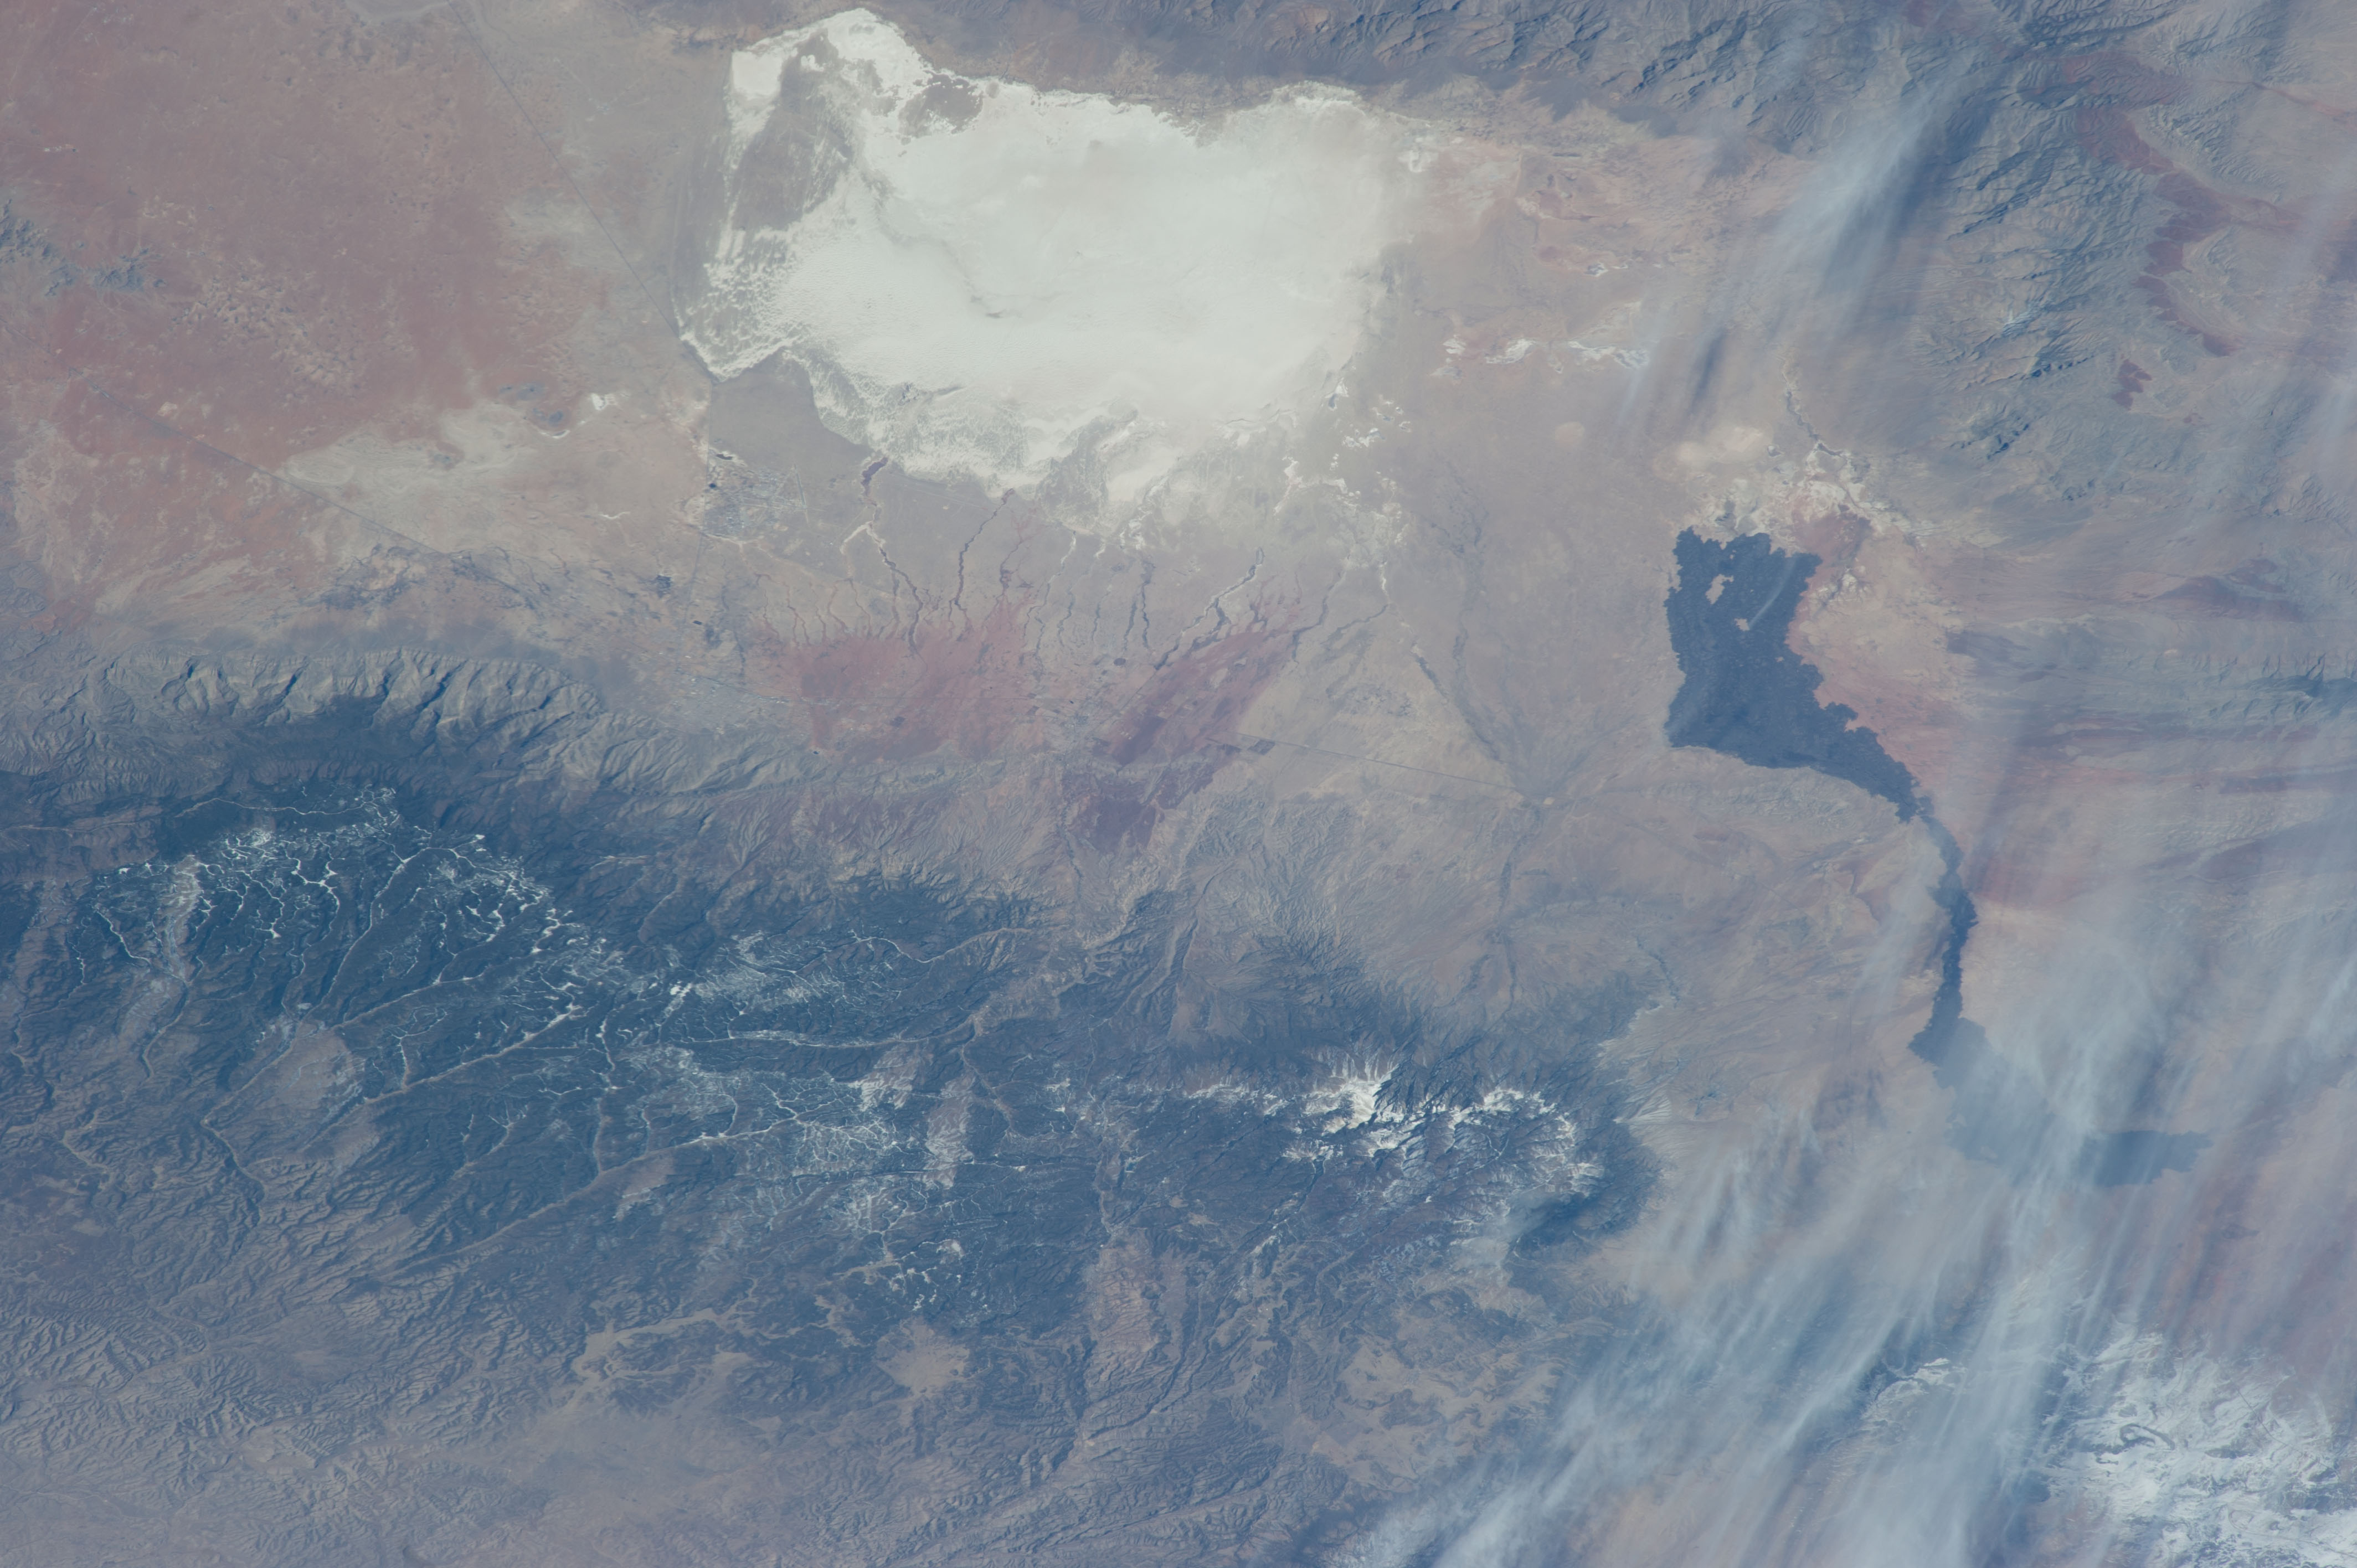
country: USA-NEW MEXICO
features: WHITE SANDS, SACRAMENTO MTS., FOR., SNOW, SIERRA BLANCA PK., LAVA FIELD
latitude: 33.2
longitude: -106.0
